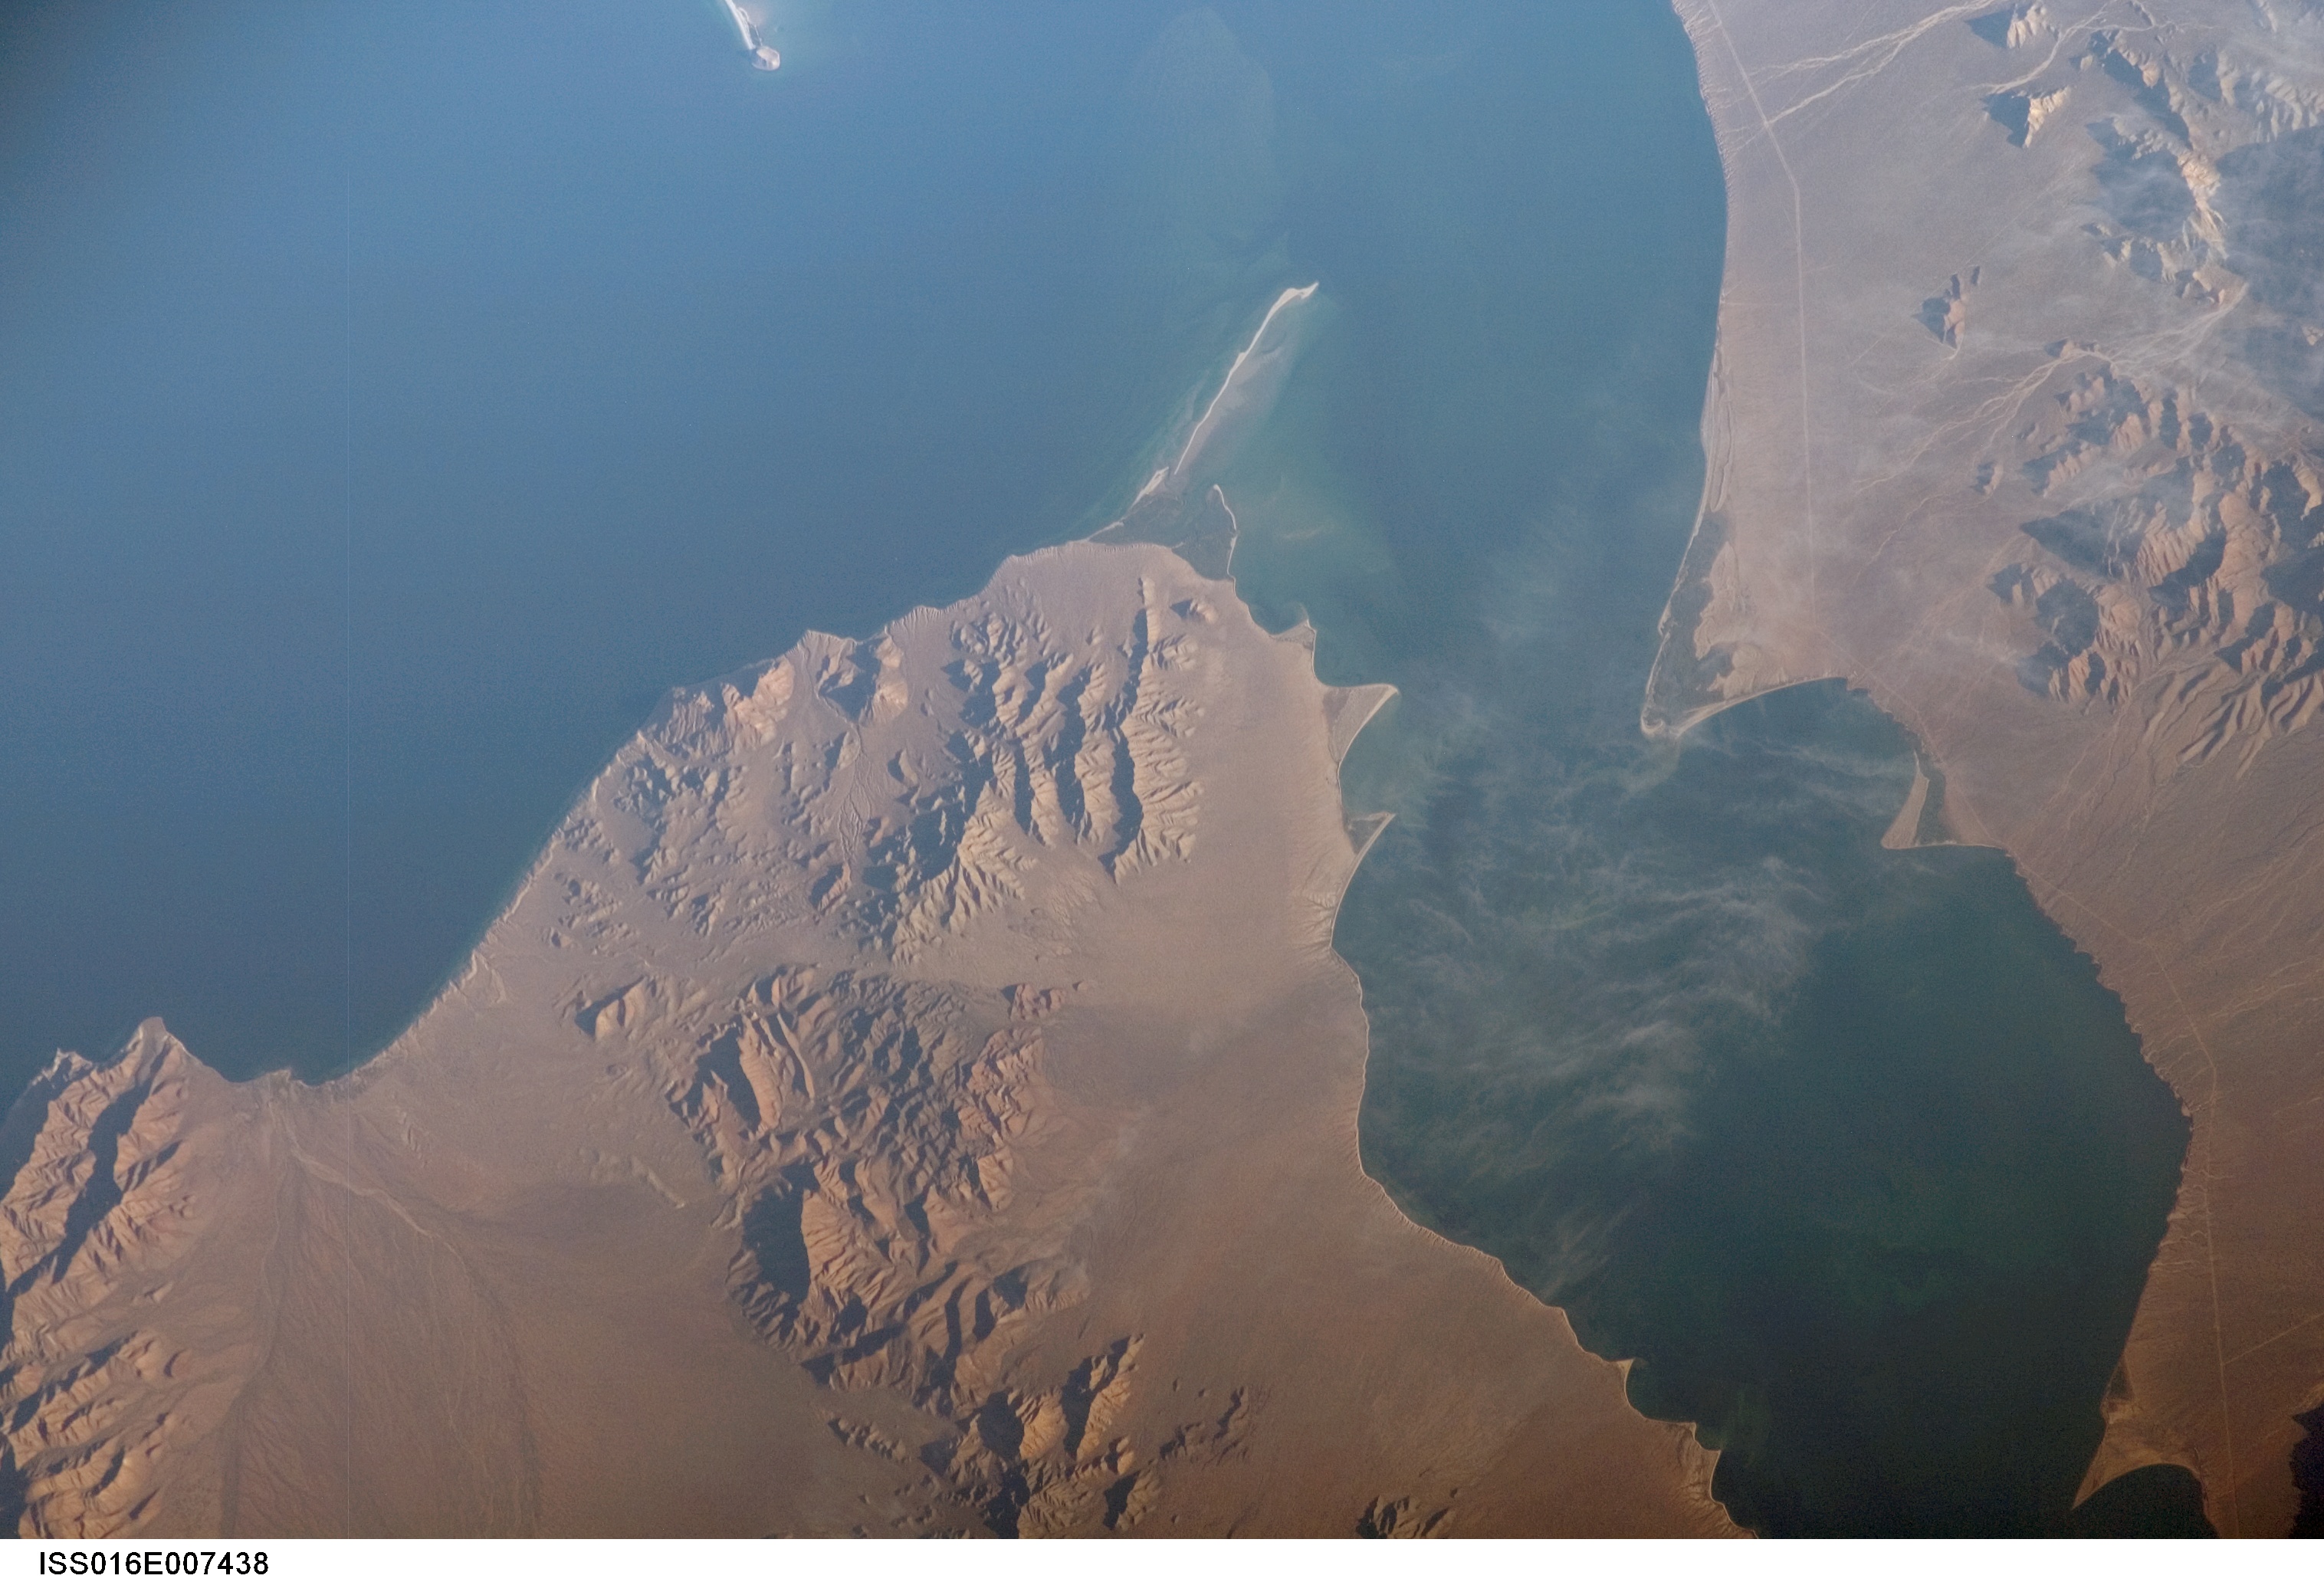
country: MEXICO
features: NE TIBURON I., TECOMATE
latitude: 29.2
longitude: -112.3
